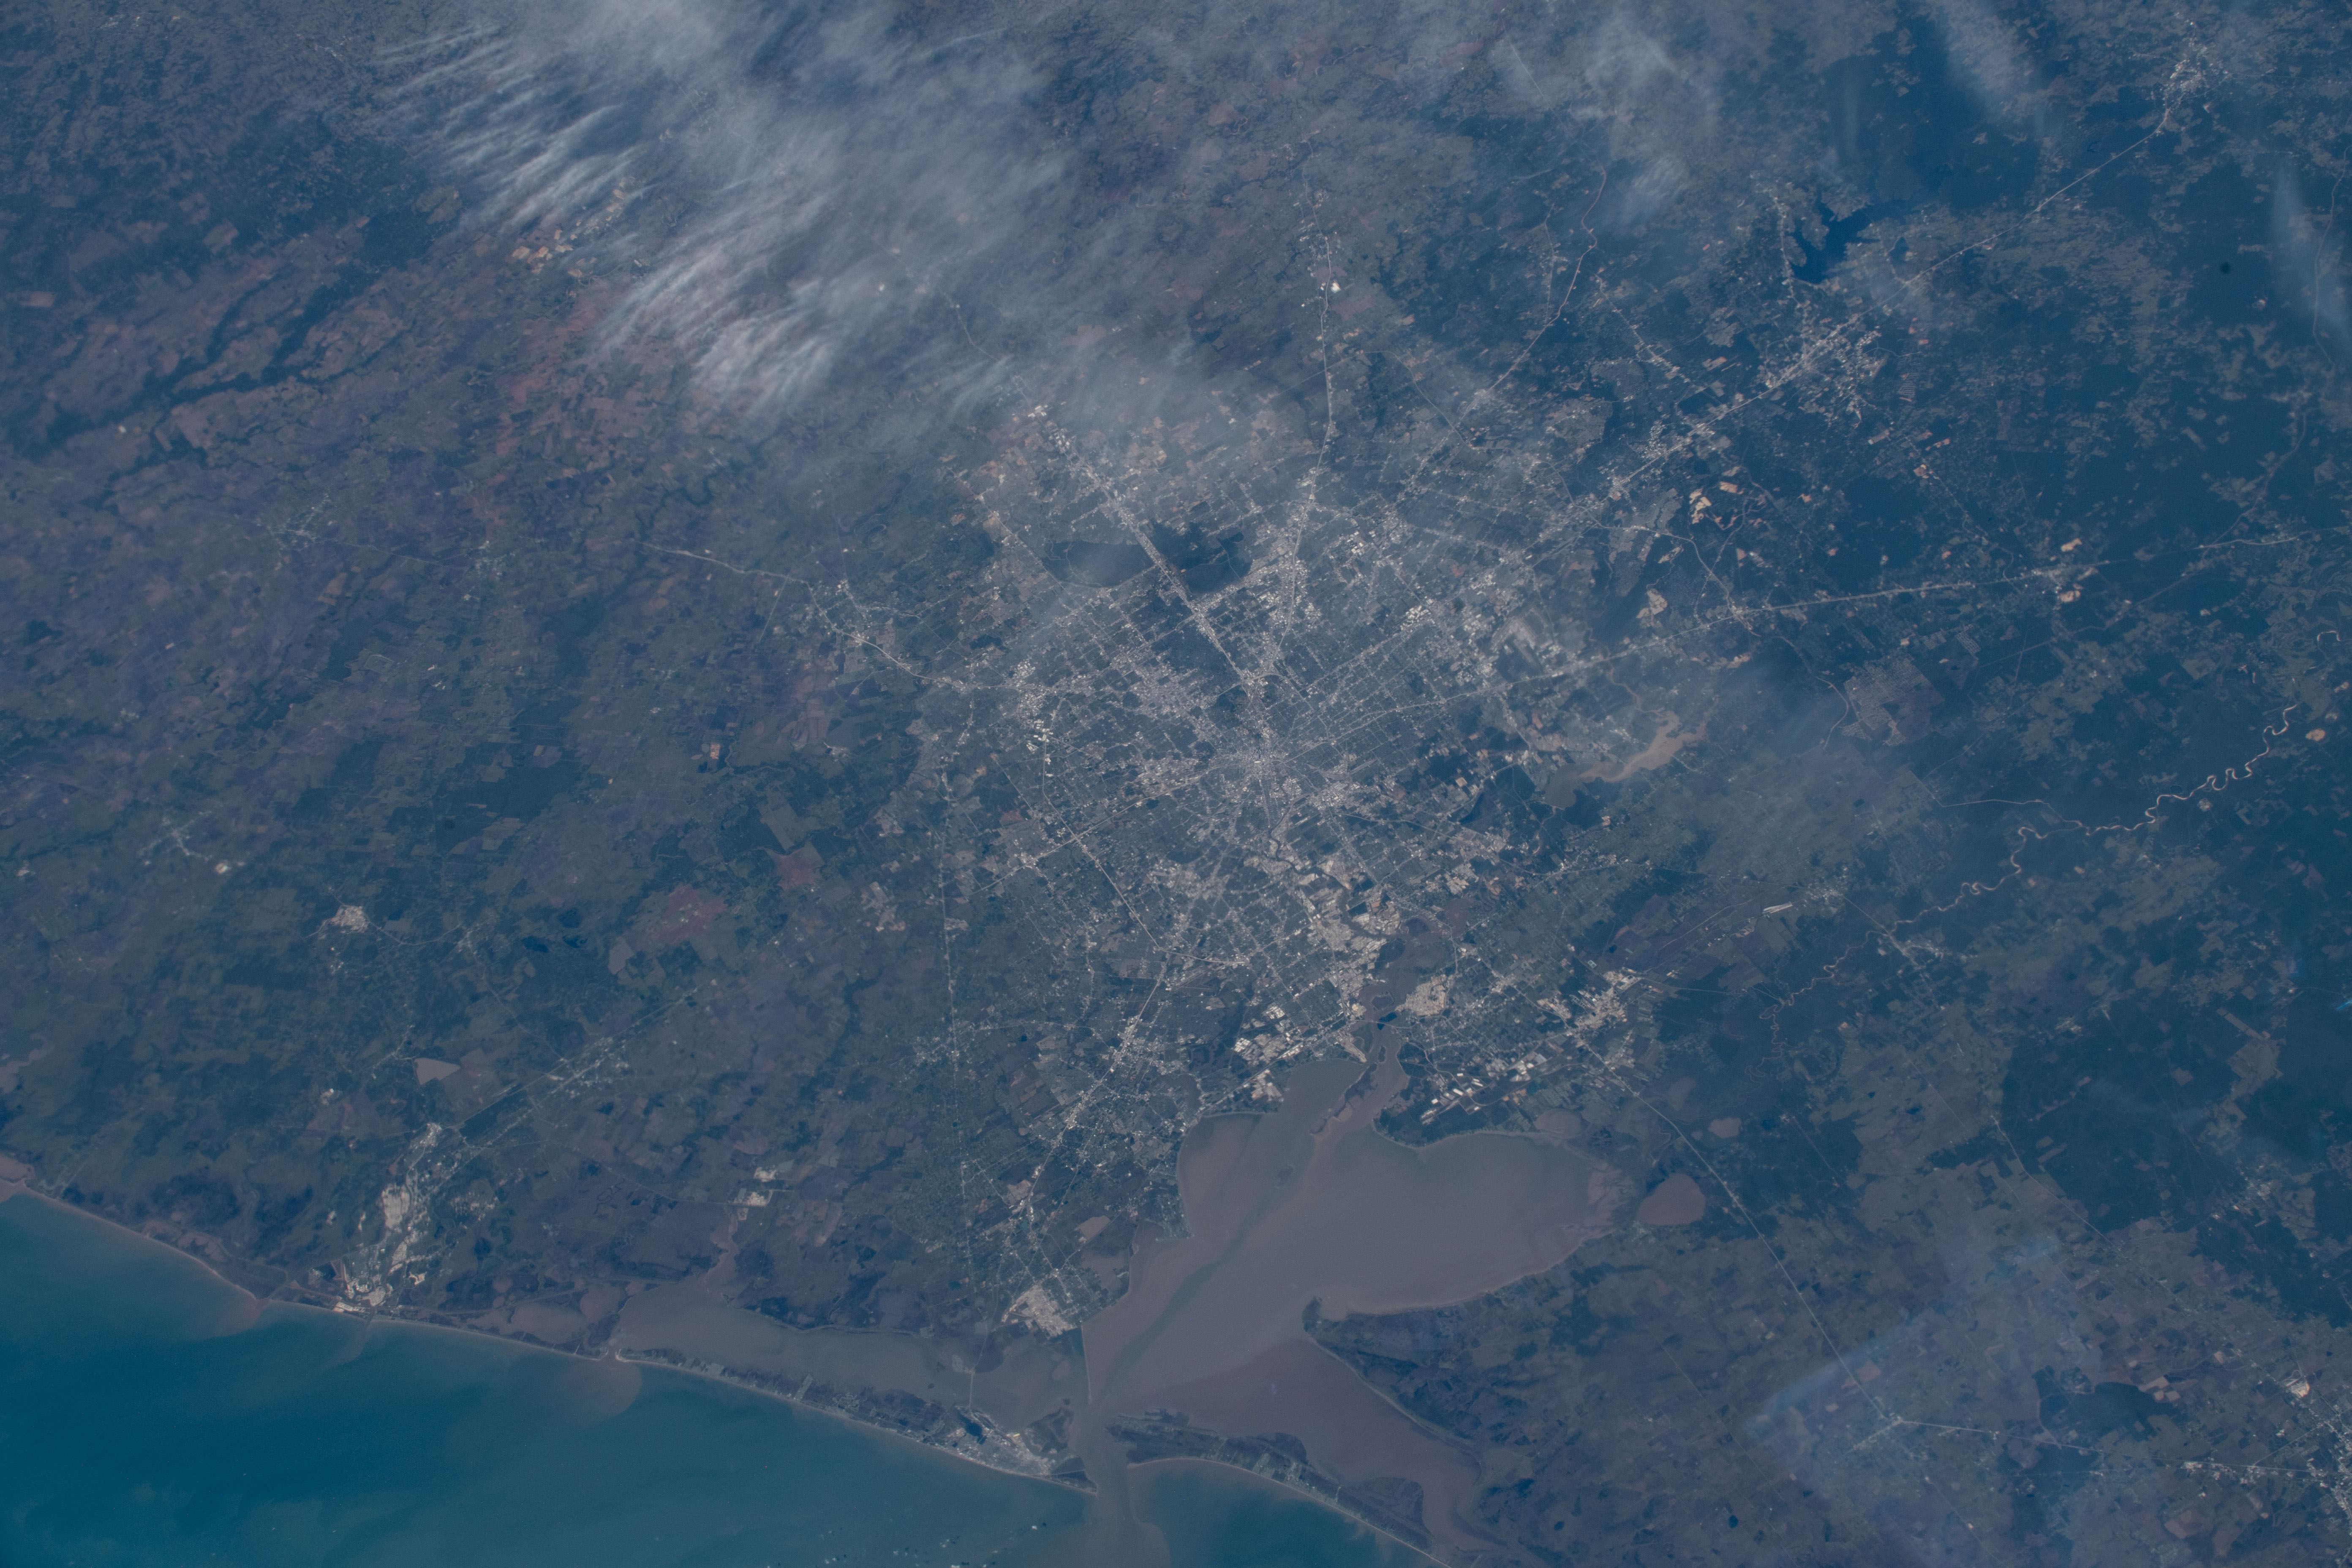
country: USA-TEXAS
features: HOUSTON, GALVESTON BAY, GALVESTON ISLAND
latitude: 30.0
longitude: -95.5
